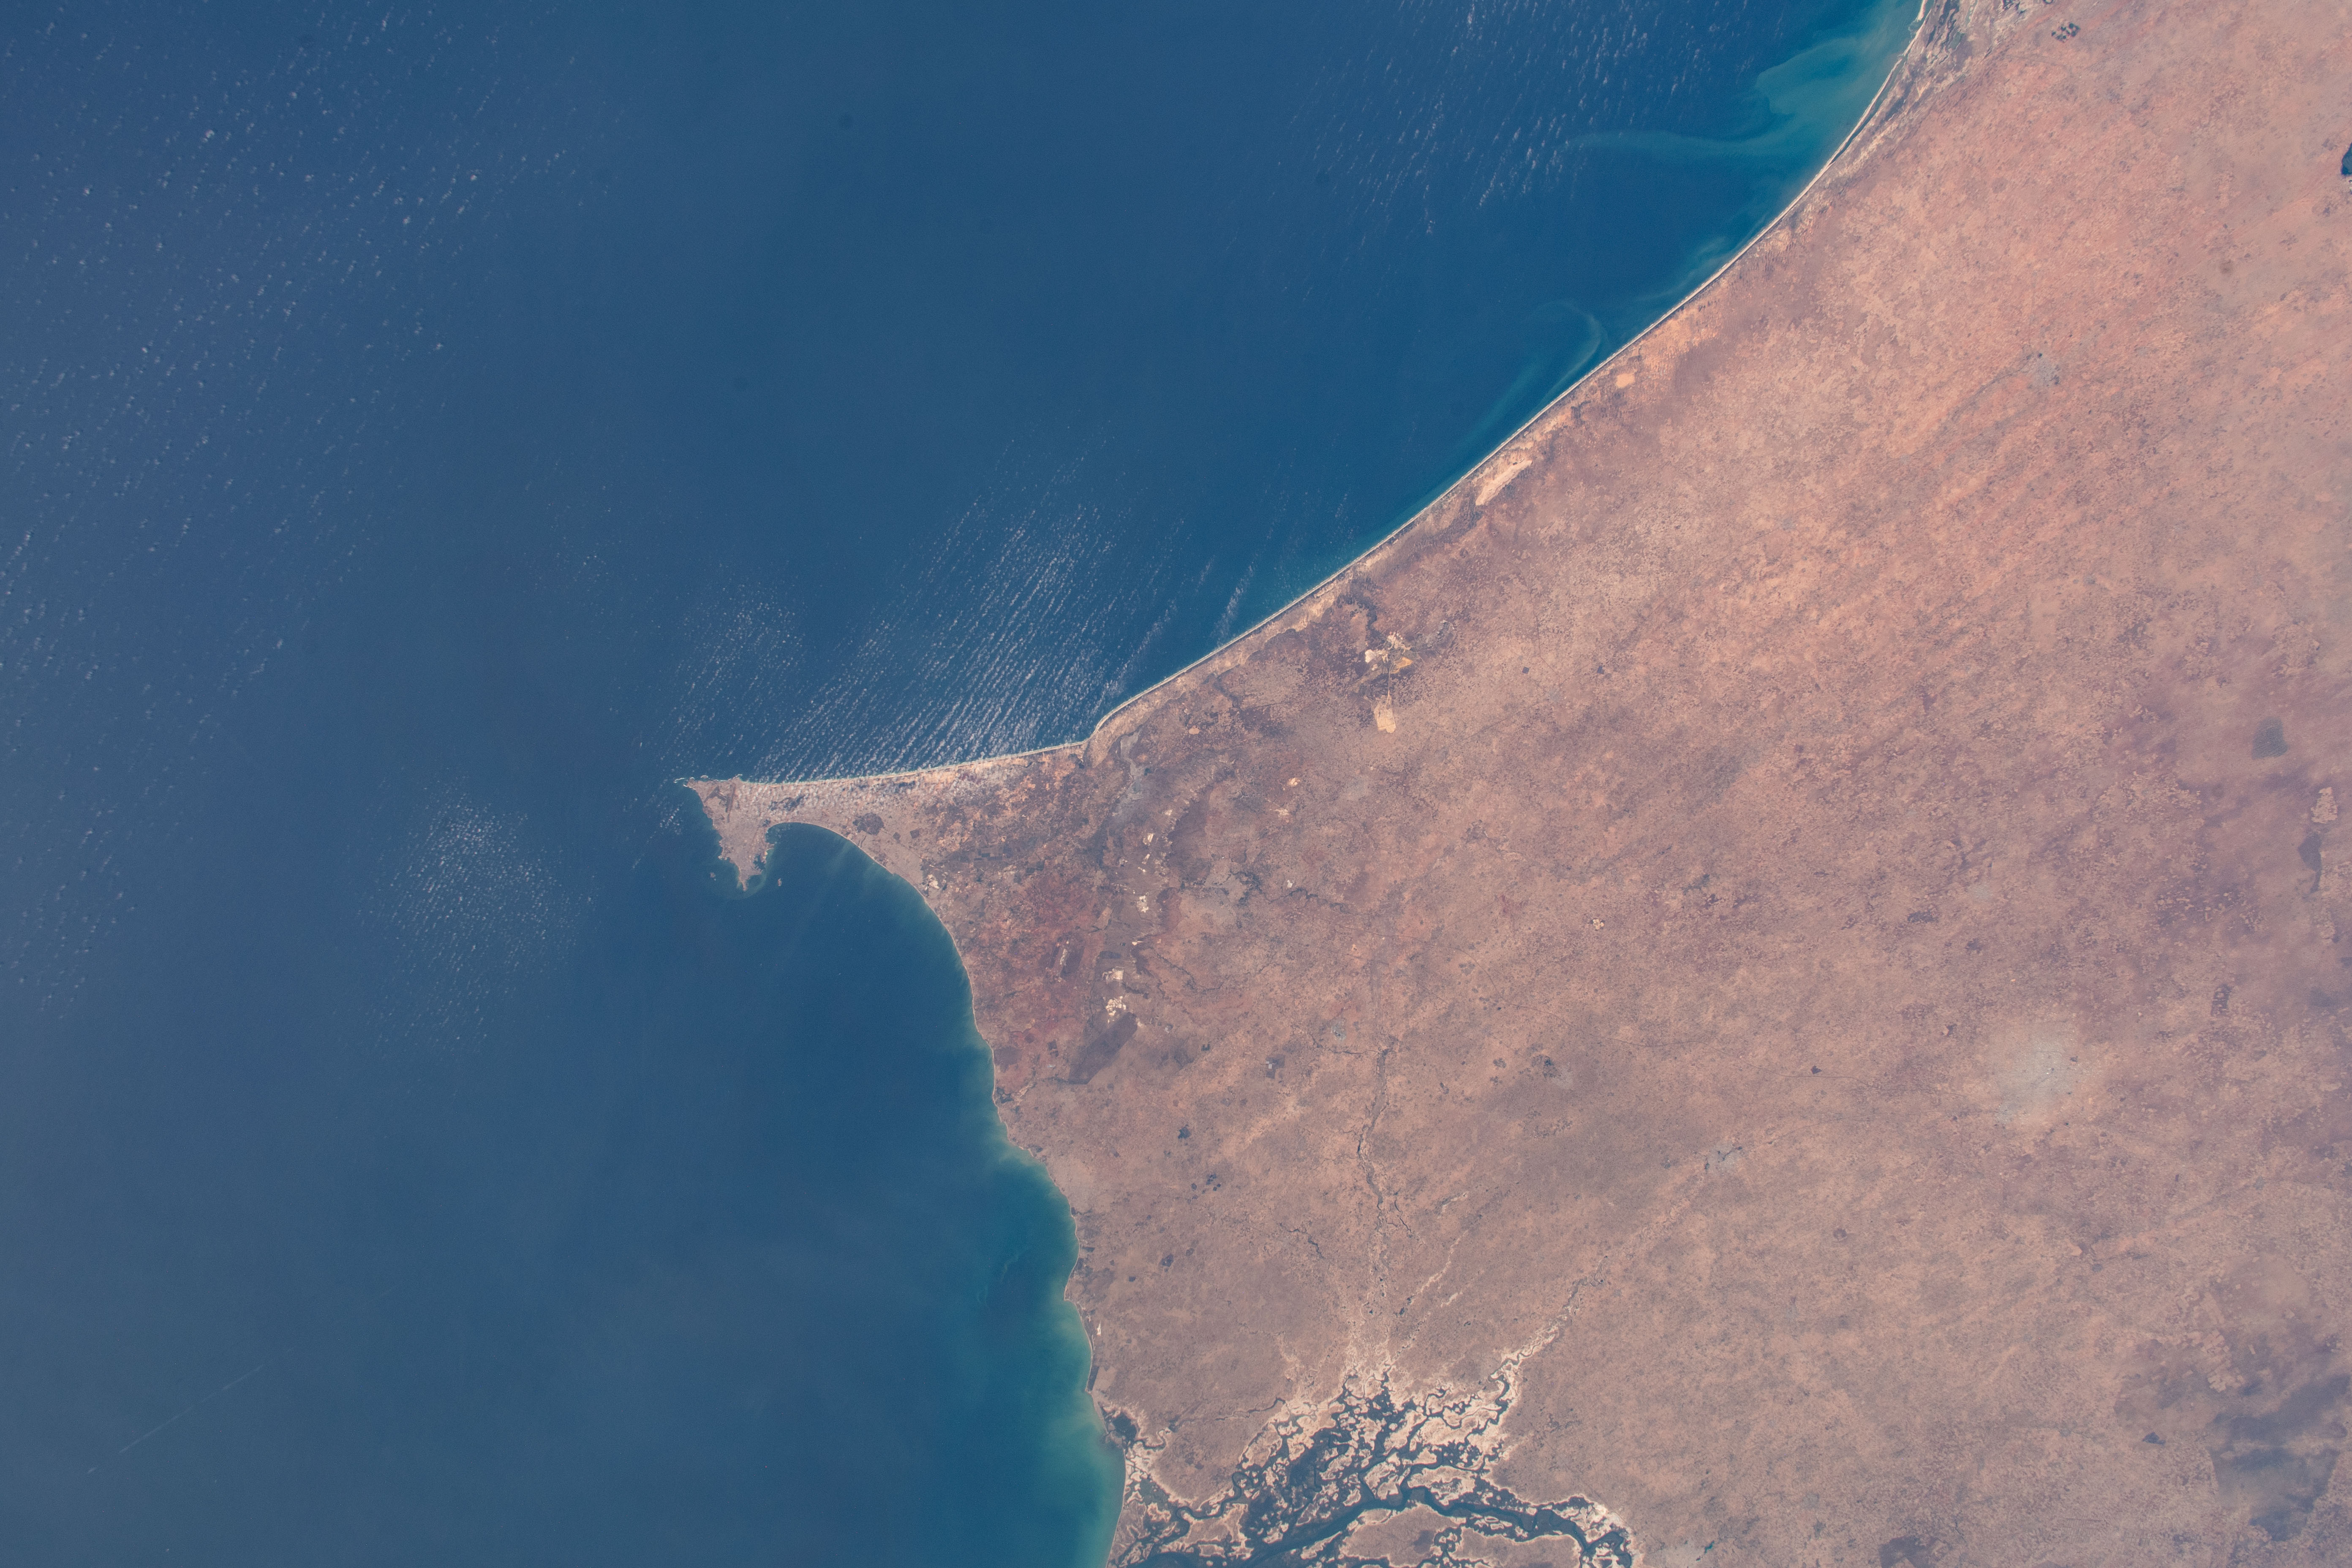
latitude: 15.0
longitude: -17.0
